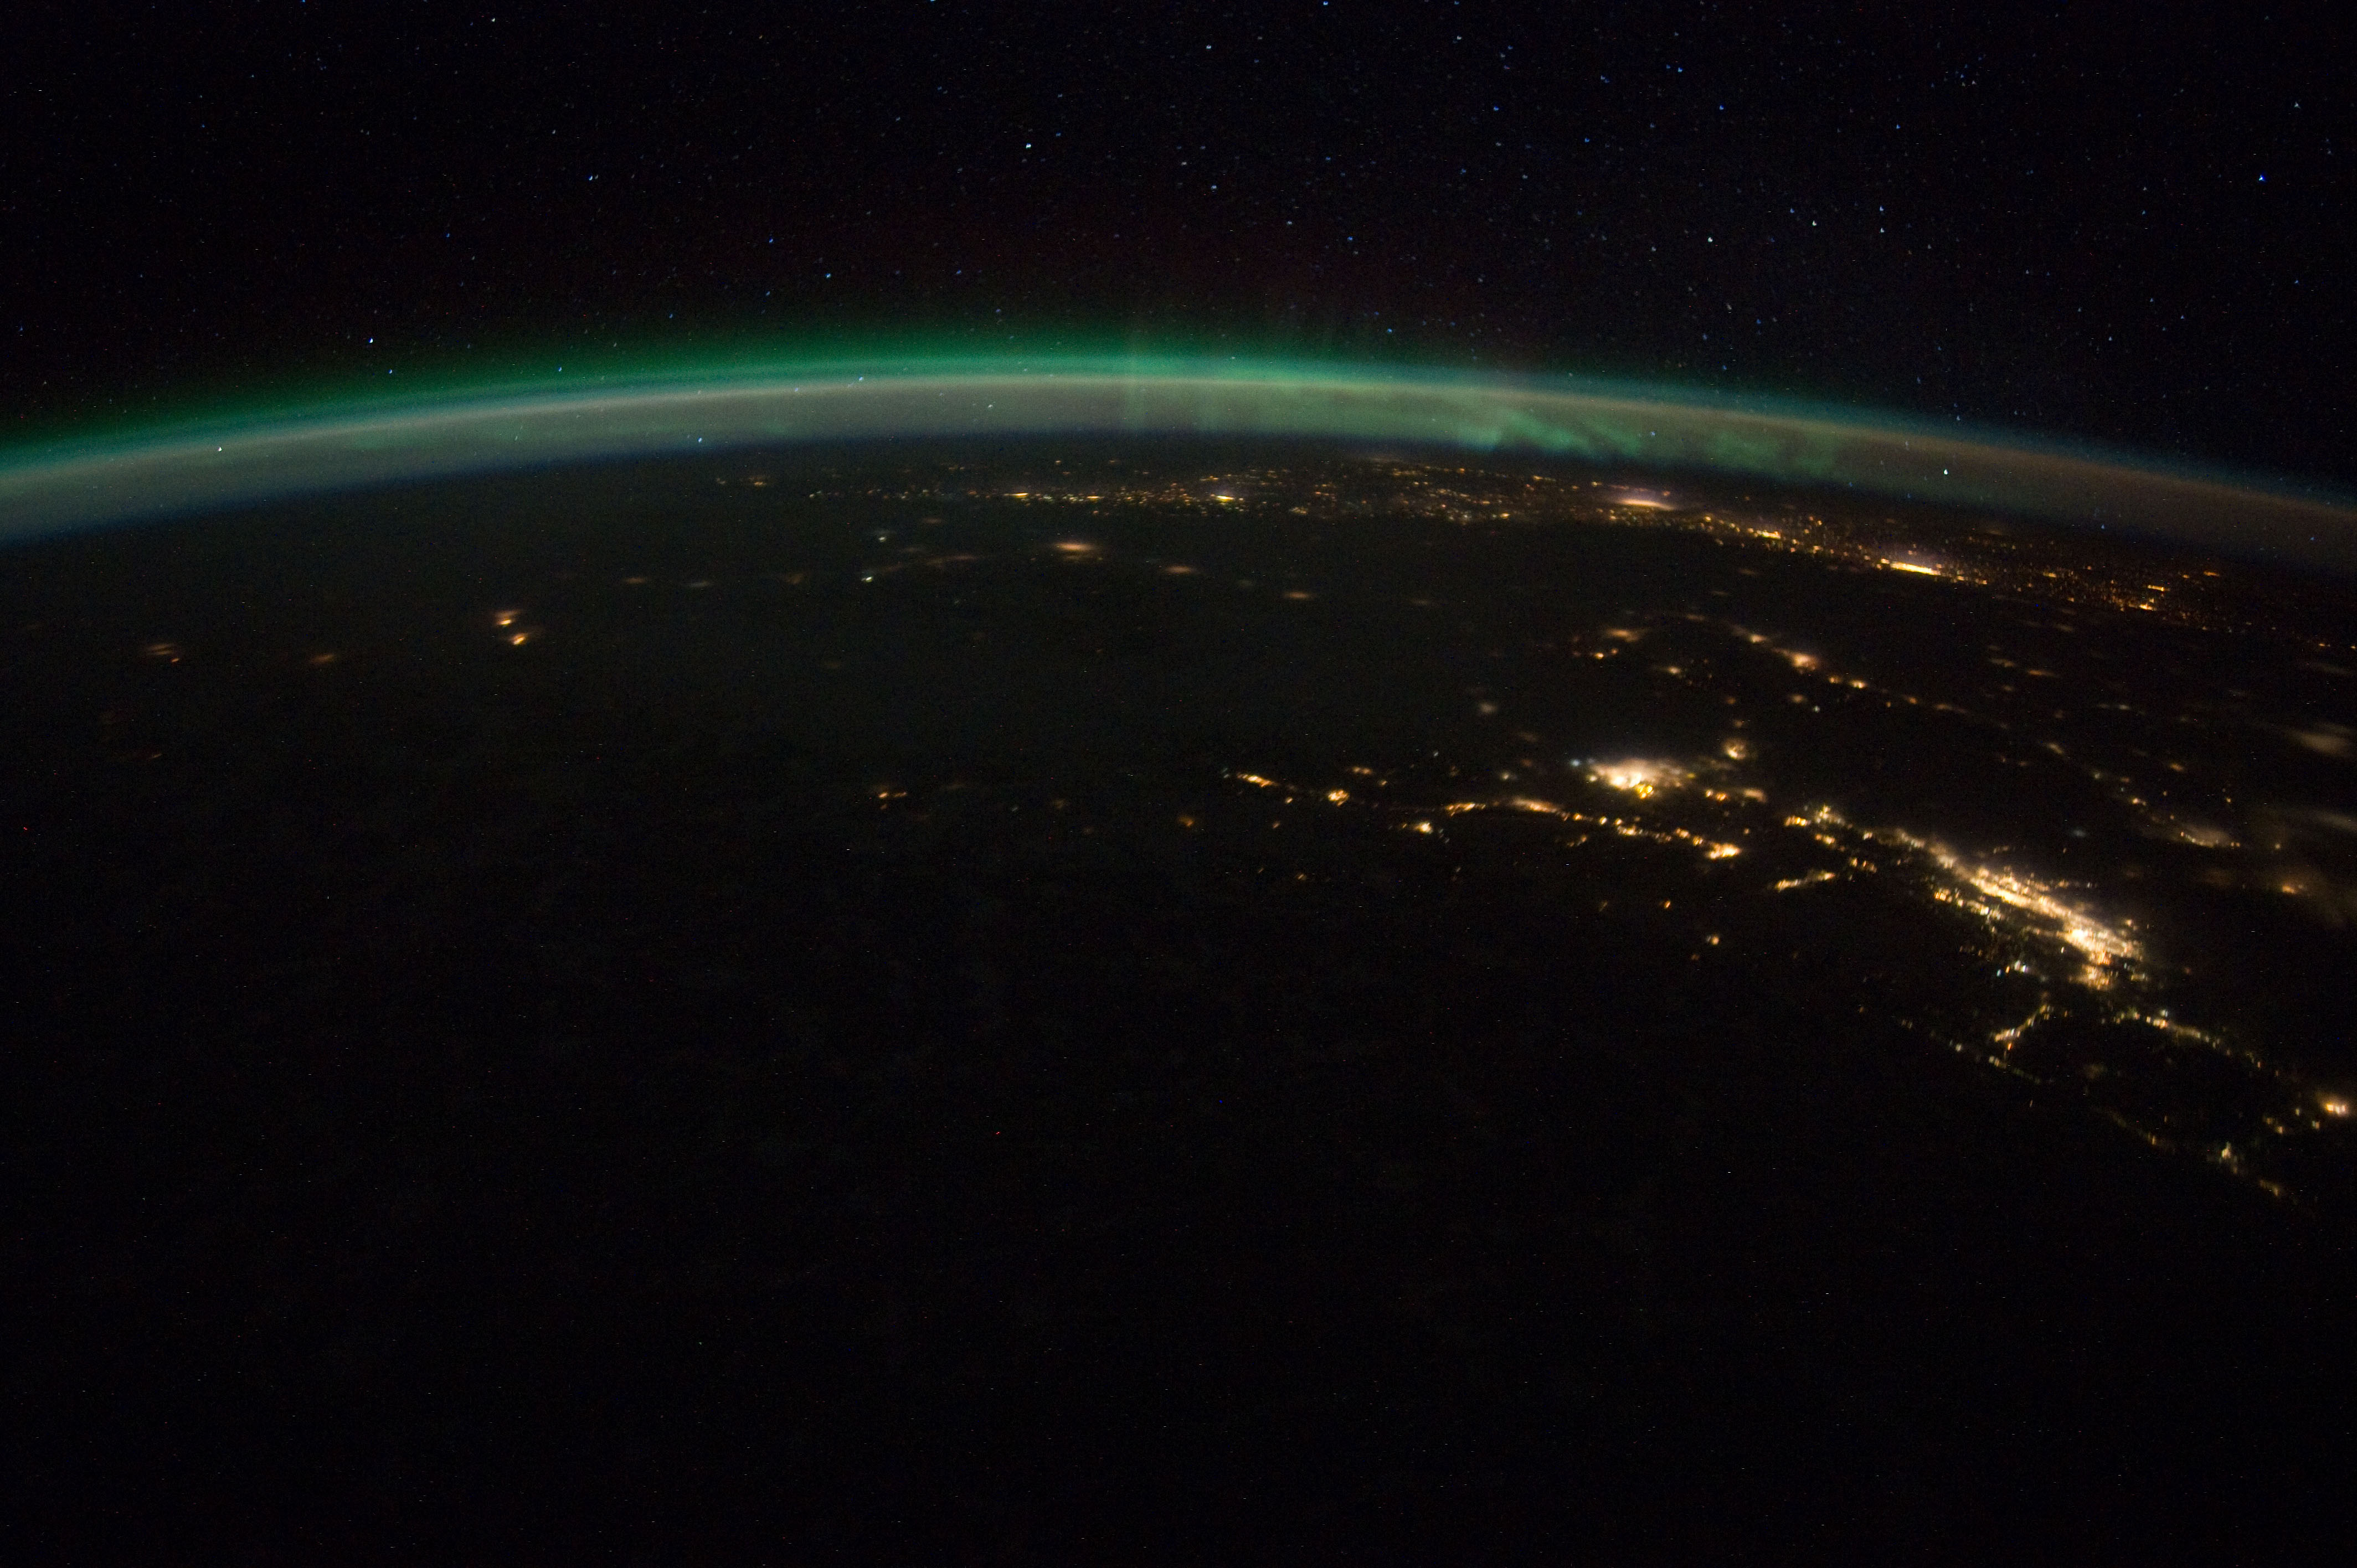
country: PACIFIC OCEAN
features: PAN- AURORA BOREALIS, VANCOUVER AT NIGHT, SEATTLE, AIRGLOW
